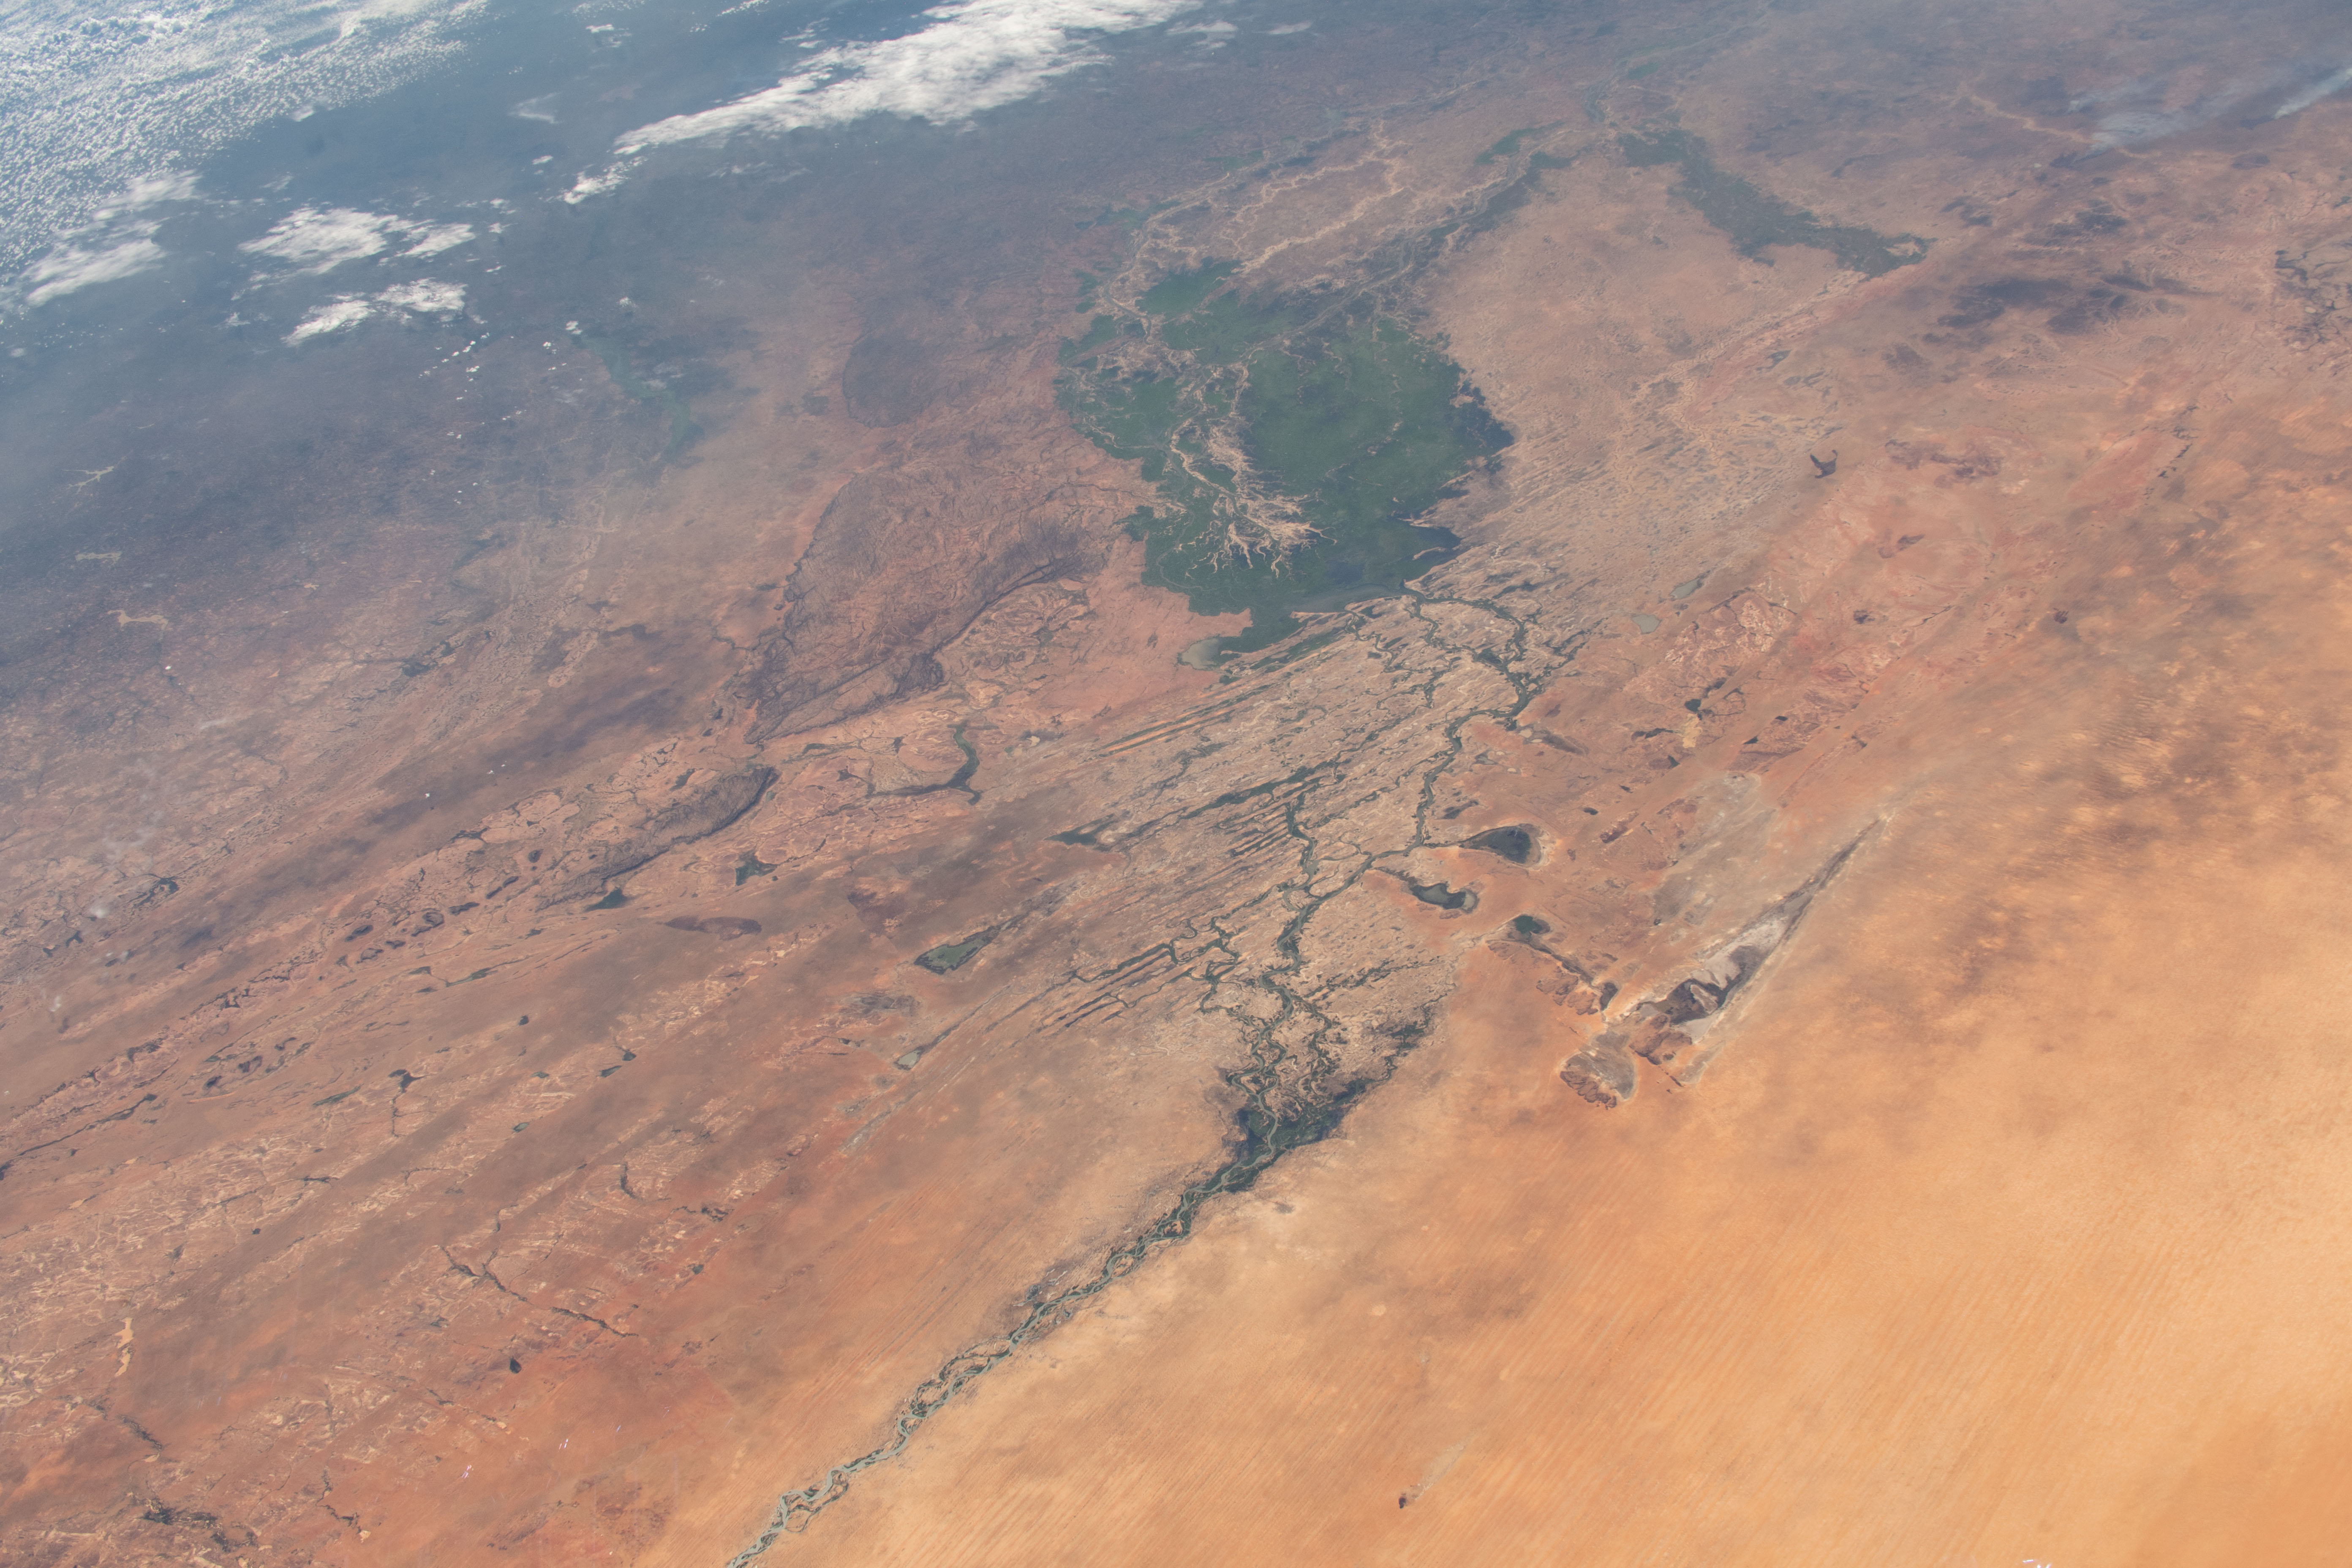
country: MALI
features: MOPTI, LAKE FAGUIBINE
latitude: 16.0
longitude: -3.5
